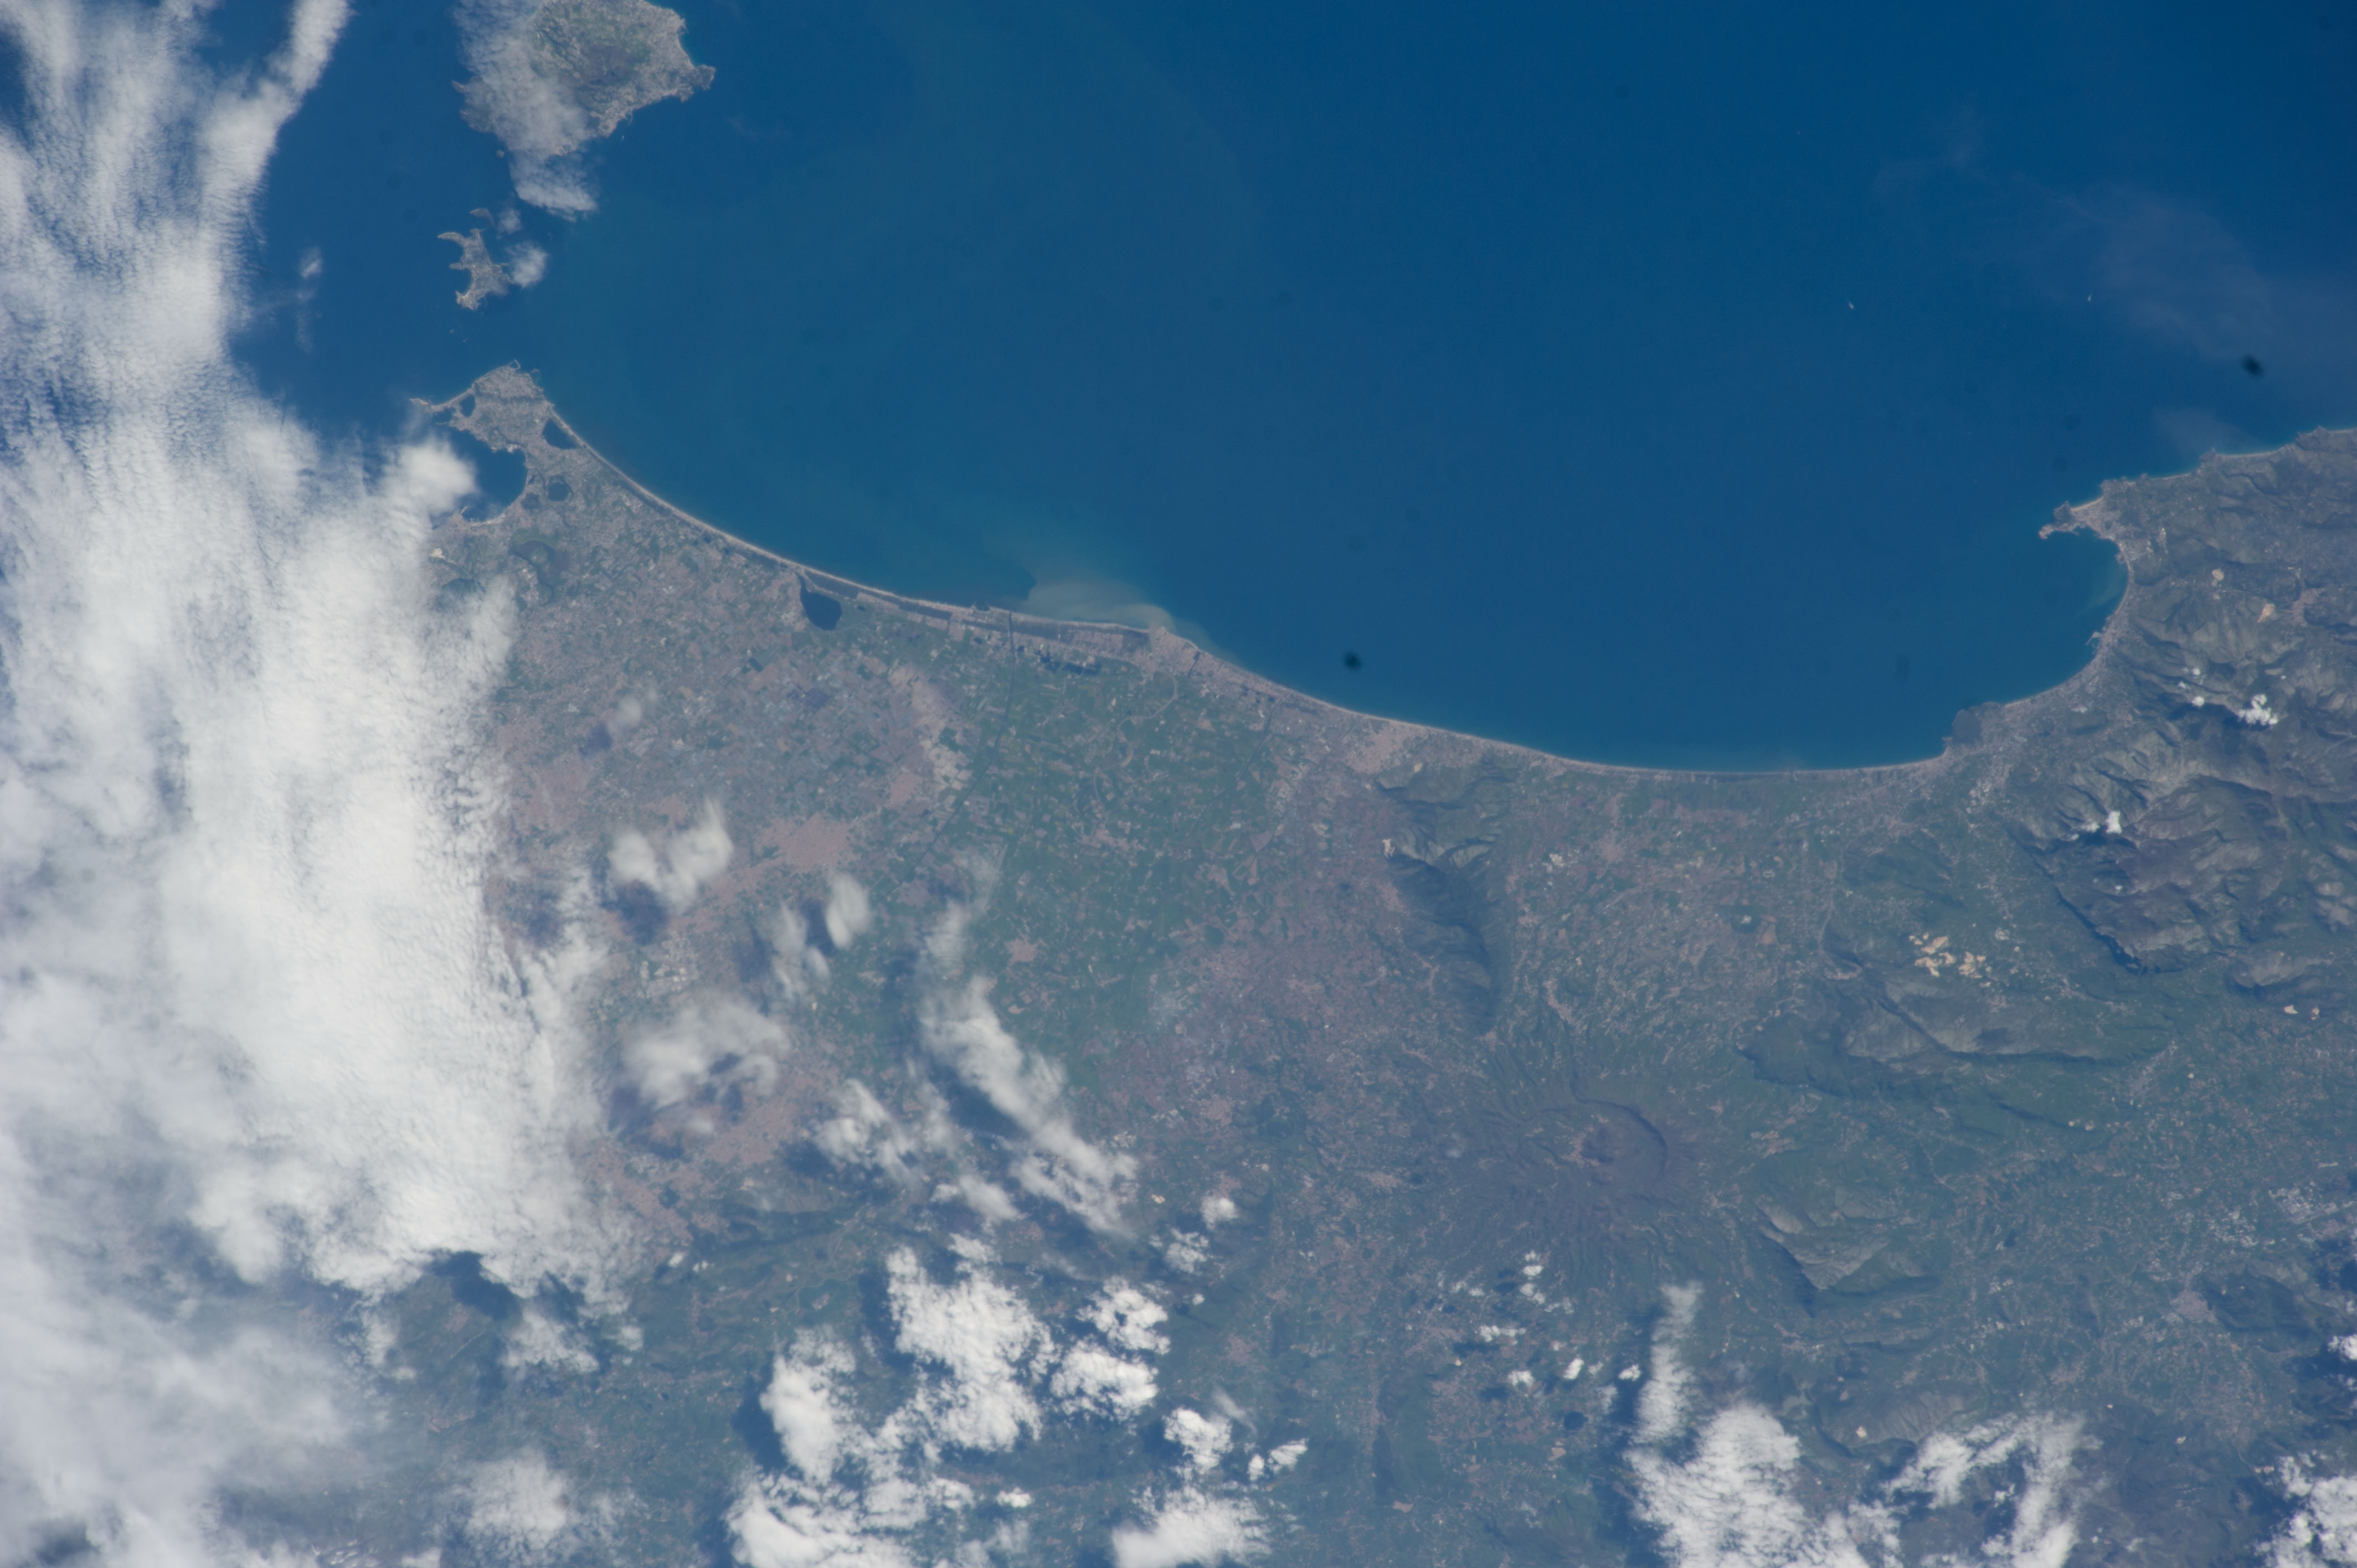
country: ITALY
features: COASTLINE, ITALY, FORMIA CITY, MONDRAGONE CITY, ISCHIA ISLAND
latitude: 41.1
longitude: 14.0
